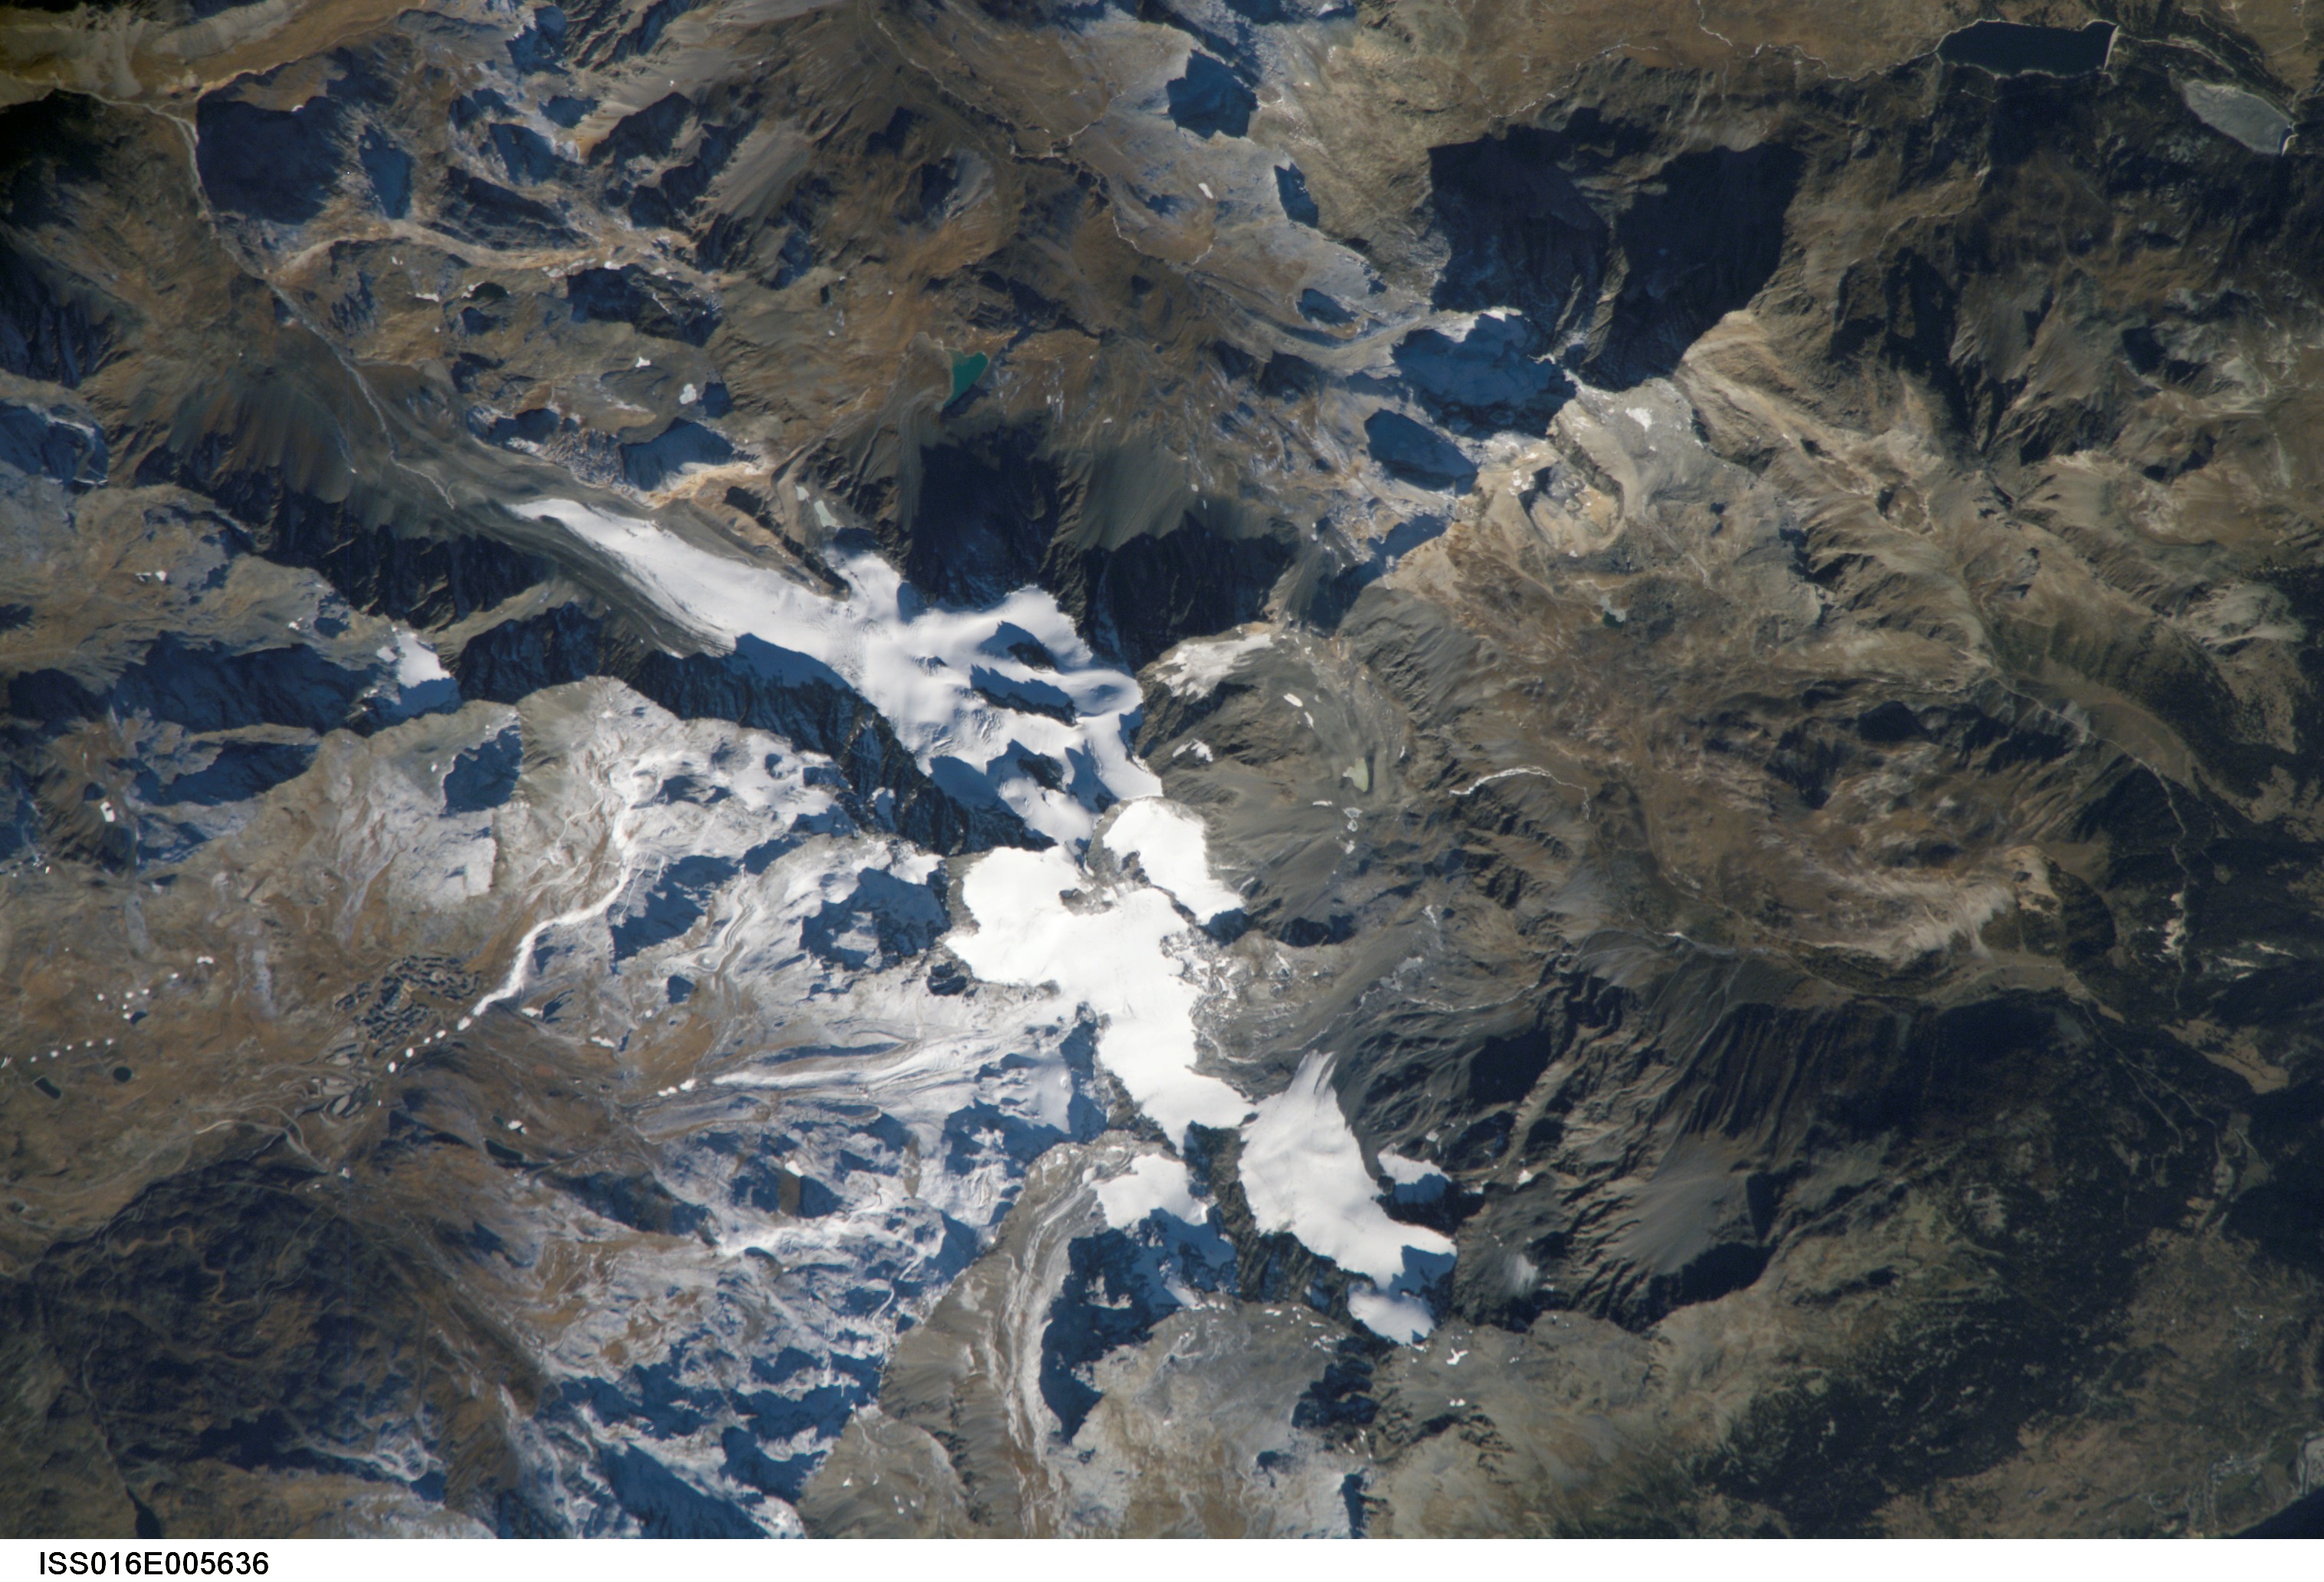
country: FRANCE
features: PK. OF PECLET, GLACIERS, LAKES
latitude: 45.3
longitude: 6.6
